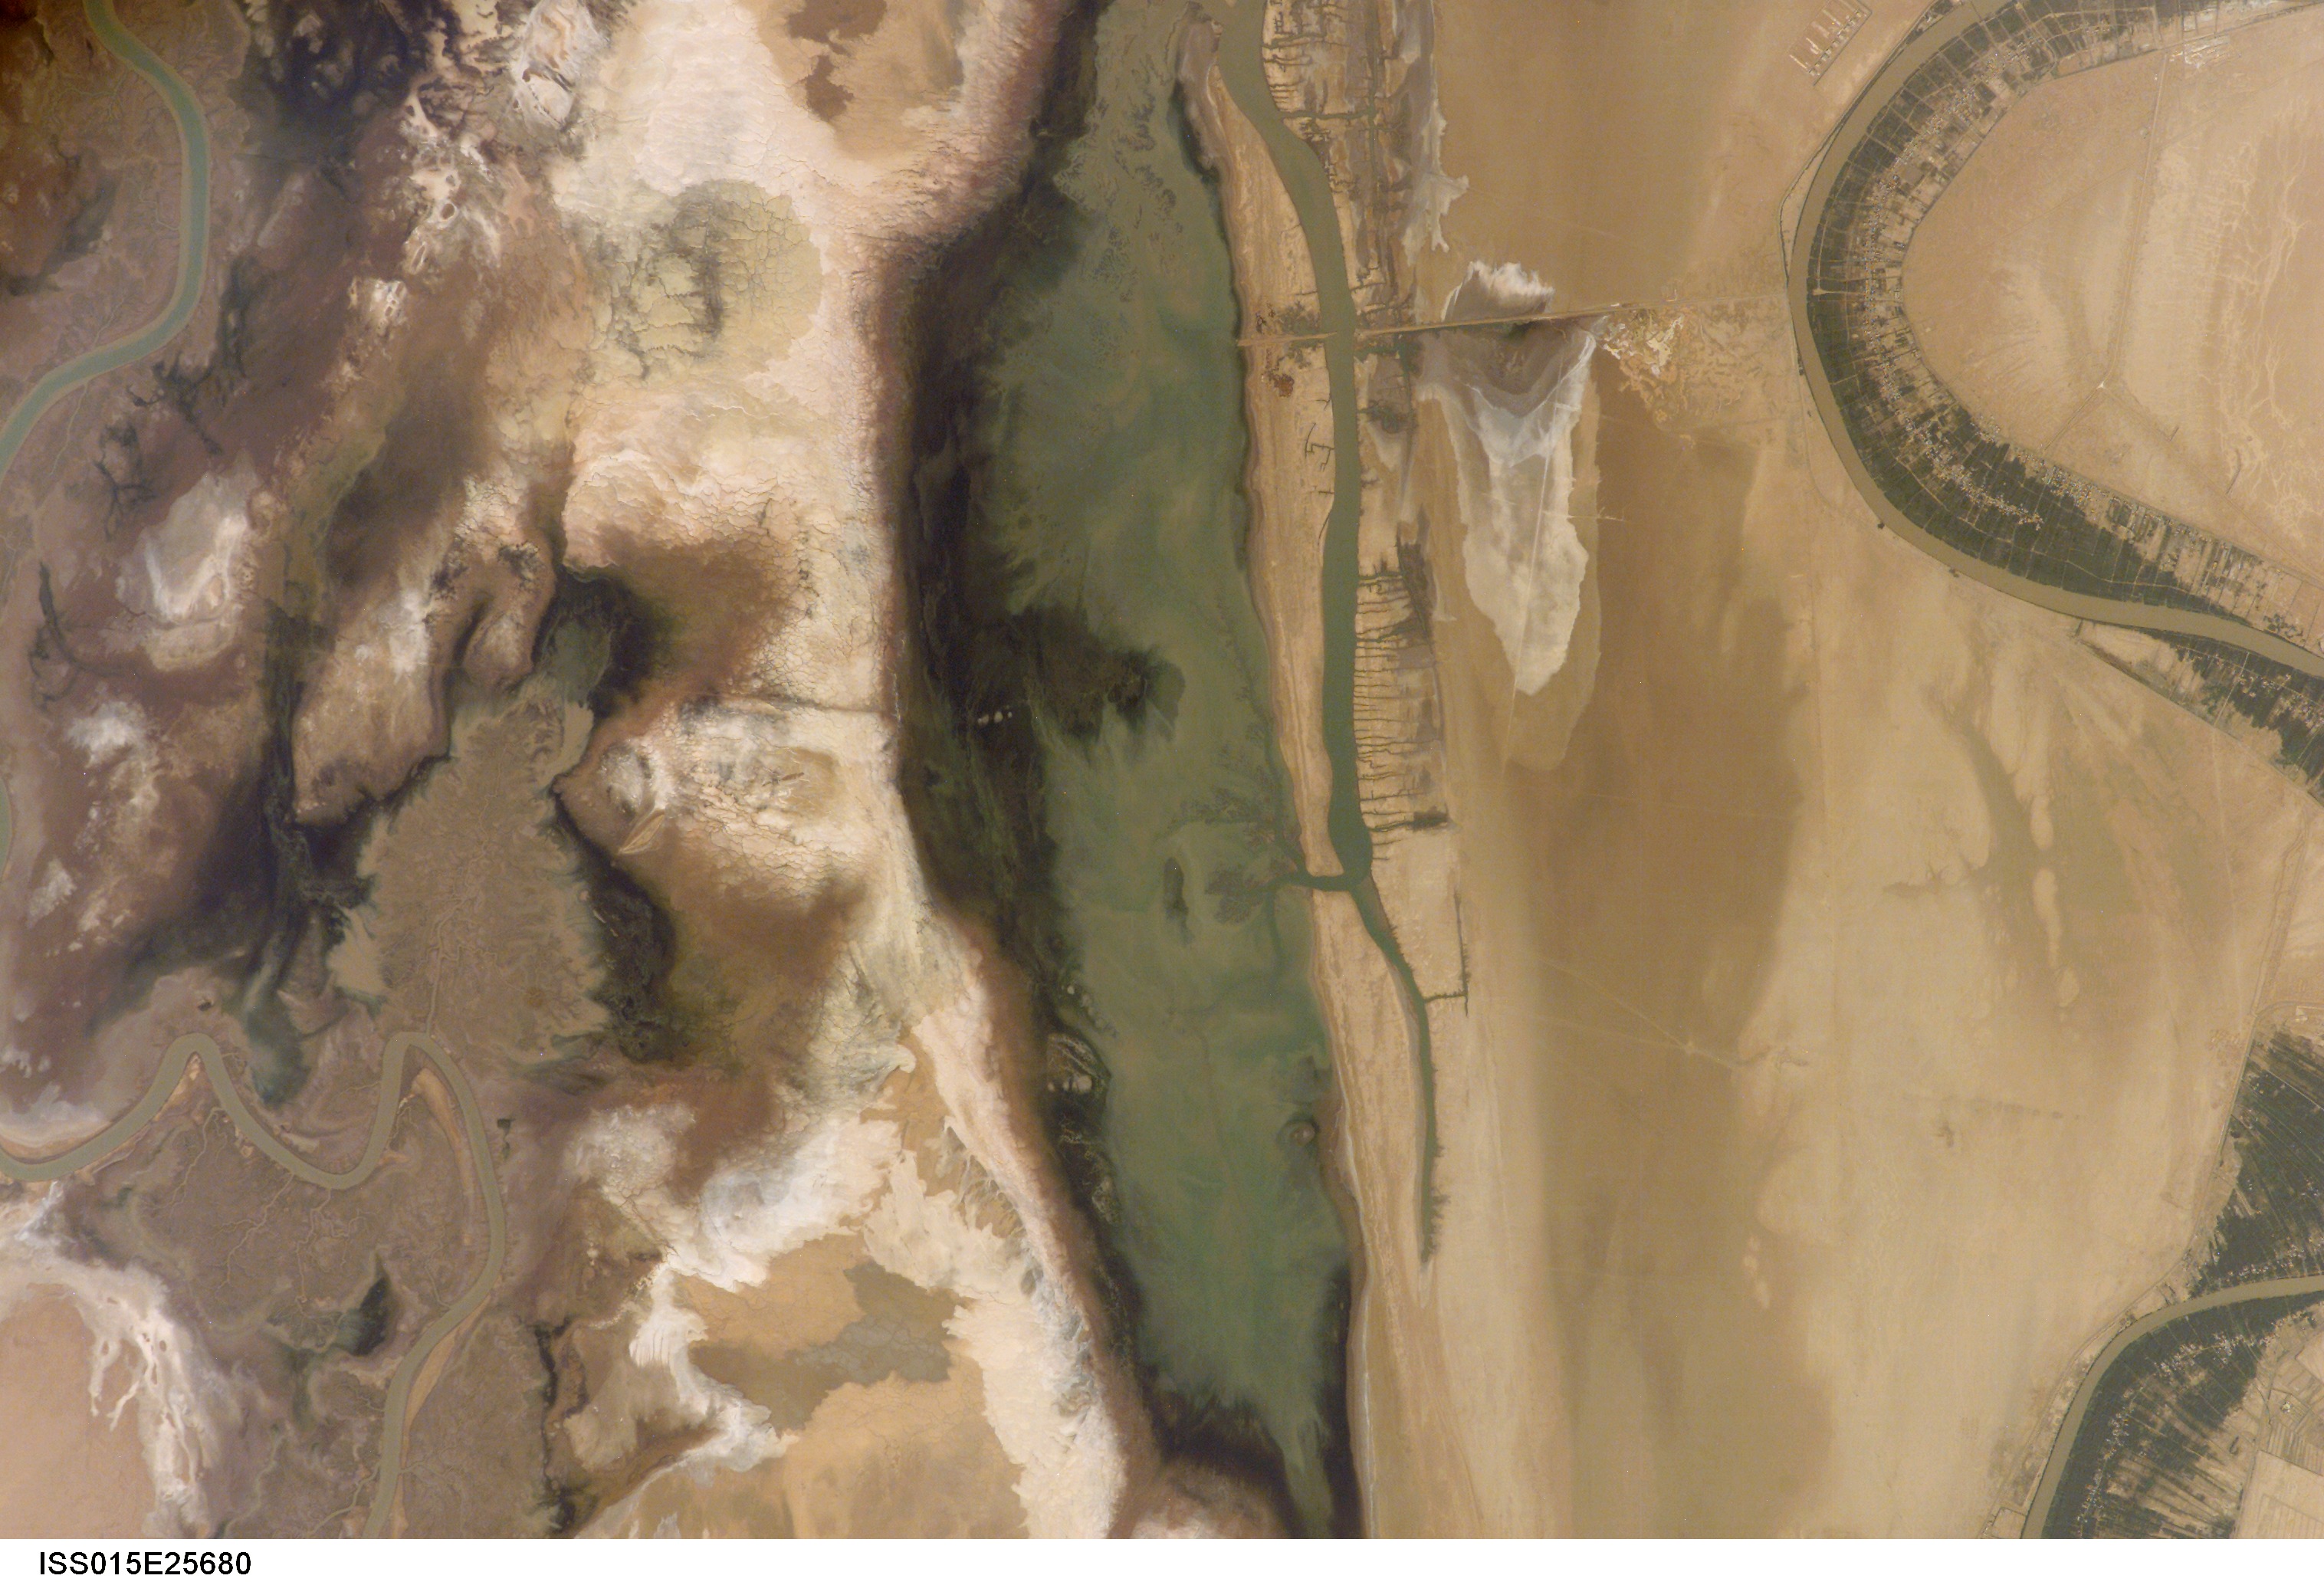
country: IRAN
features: KARUN R. DELTA, CHAN., FLATS
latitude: 30.3
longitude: 48.6
